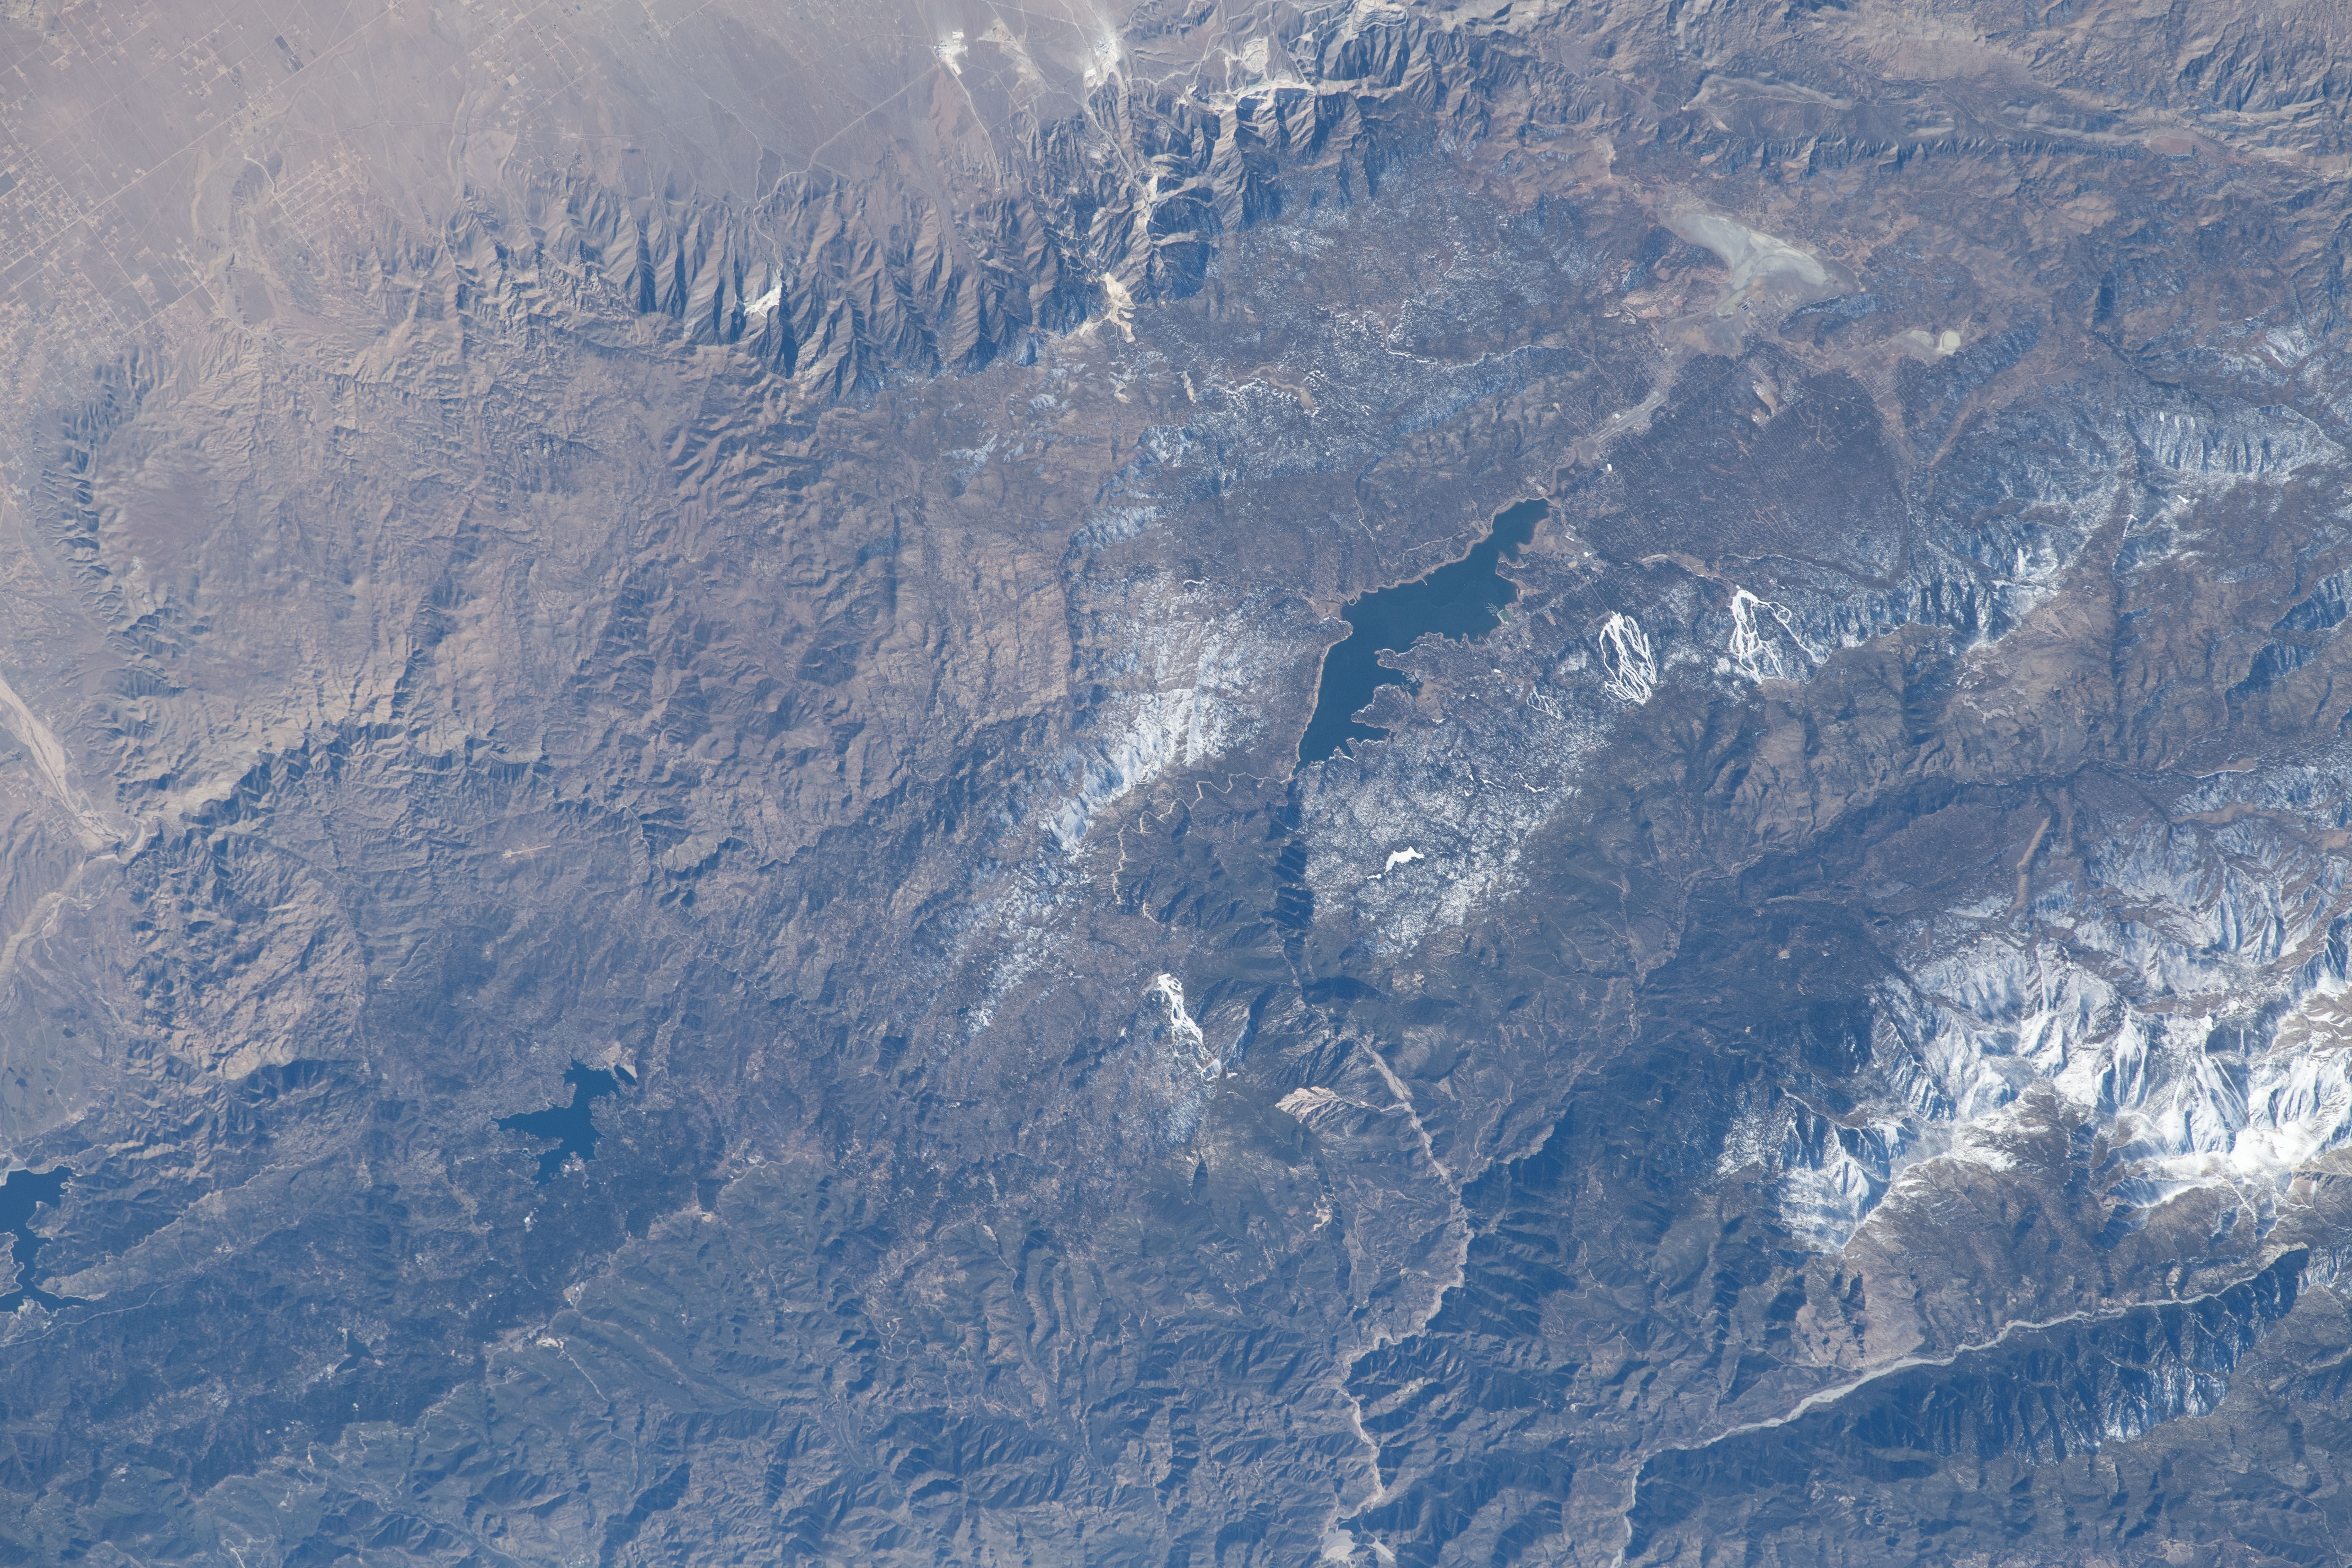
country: USA-CALIFORNIA
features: BIG BEAR LAKE, SAN BERNARDINO NATIONAL FOREST, BUTLER PEAK
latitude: 34.2
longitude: -116.9
